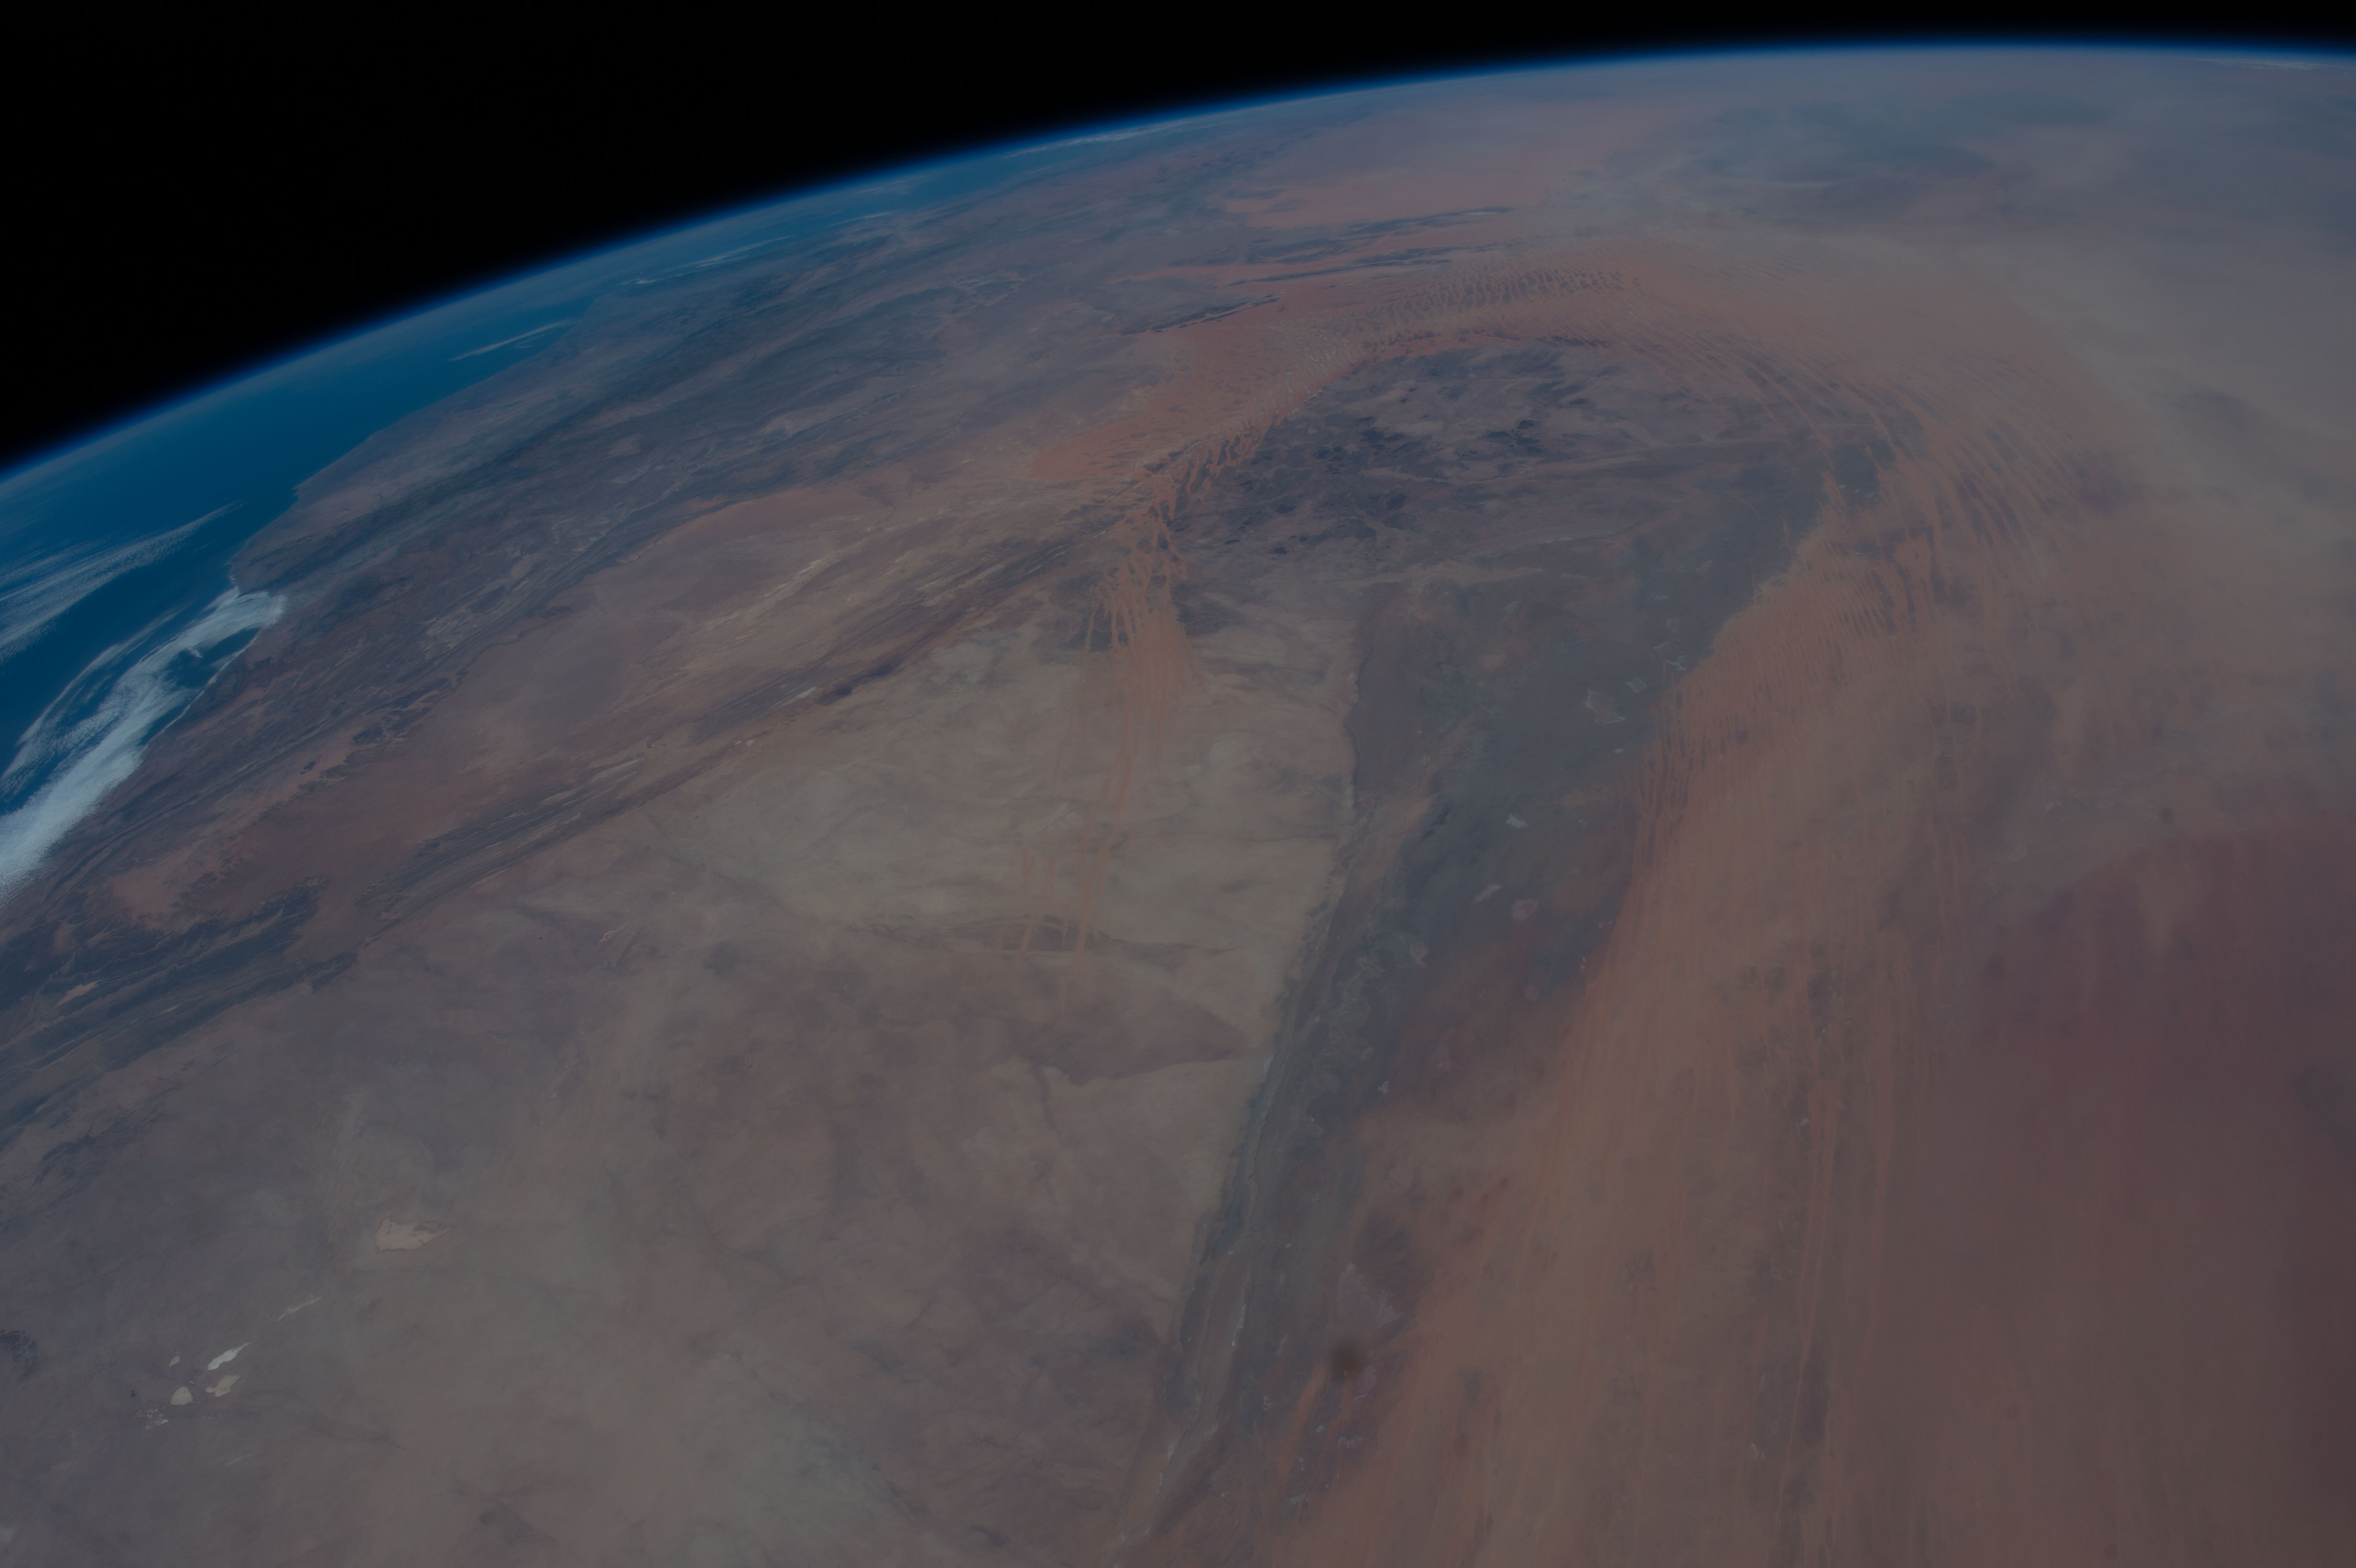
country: MAURITANIA
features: HAMADA DU DRAA DESERT, ERG IGUIDI DESERT, ERG CHECH DESERT, ALGERIA, MOROCCO, ATLANTIC OCEAN, ATMOSPHERIC LIMB
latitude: 25.0
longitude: -7.0
